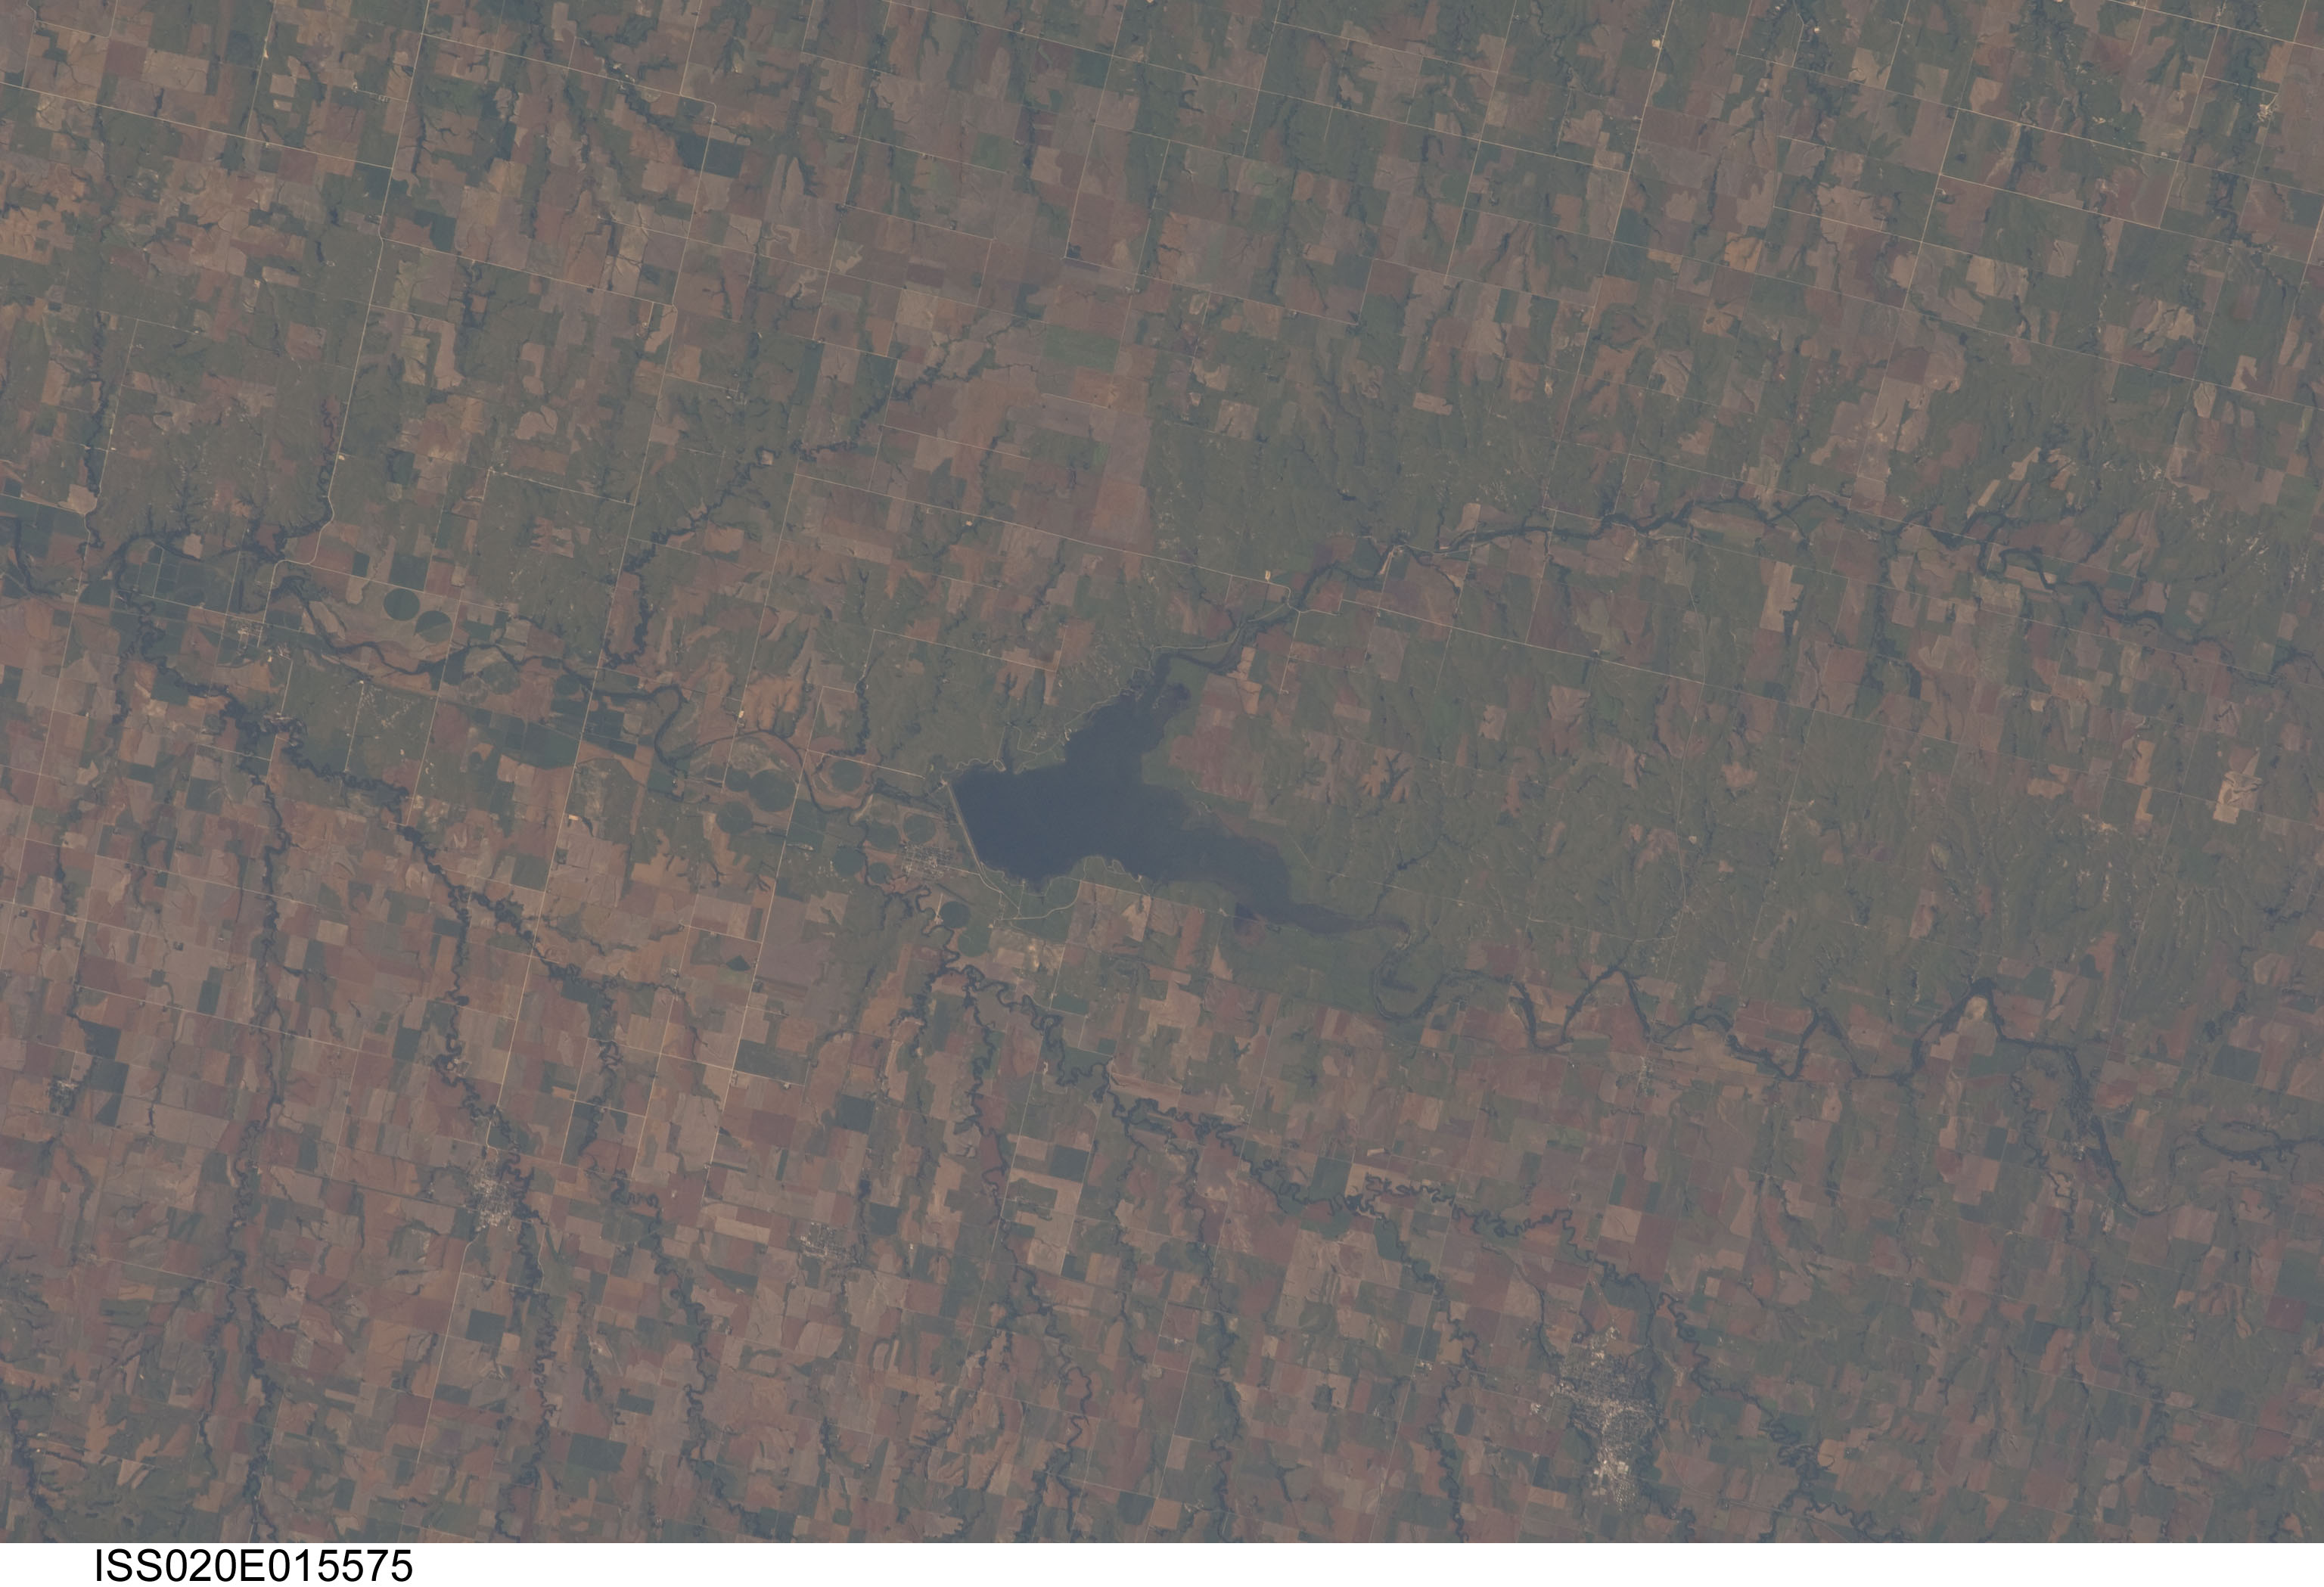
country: USA-KANSAS
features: KENSINGTON,KIRWIN KS,BOW CREEK,KANSAS,NORTH FORK SOLOMON RIVER,BOW CREEK NORTH FORK SOLOMON RIVER,KIRWIN,KIRWIN RESERVOIR,DEER CREEK,PHILLIPSBURG MUNICIPAL AIRPORT (KPHG),PHILLIPSBURG,KIRWIN NATIONAL WILDLIFE REFUGE
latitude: 39.6
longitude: -99.2
